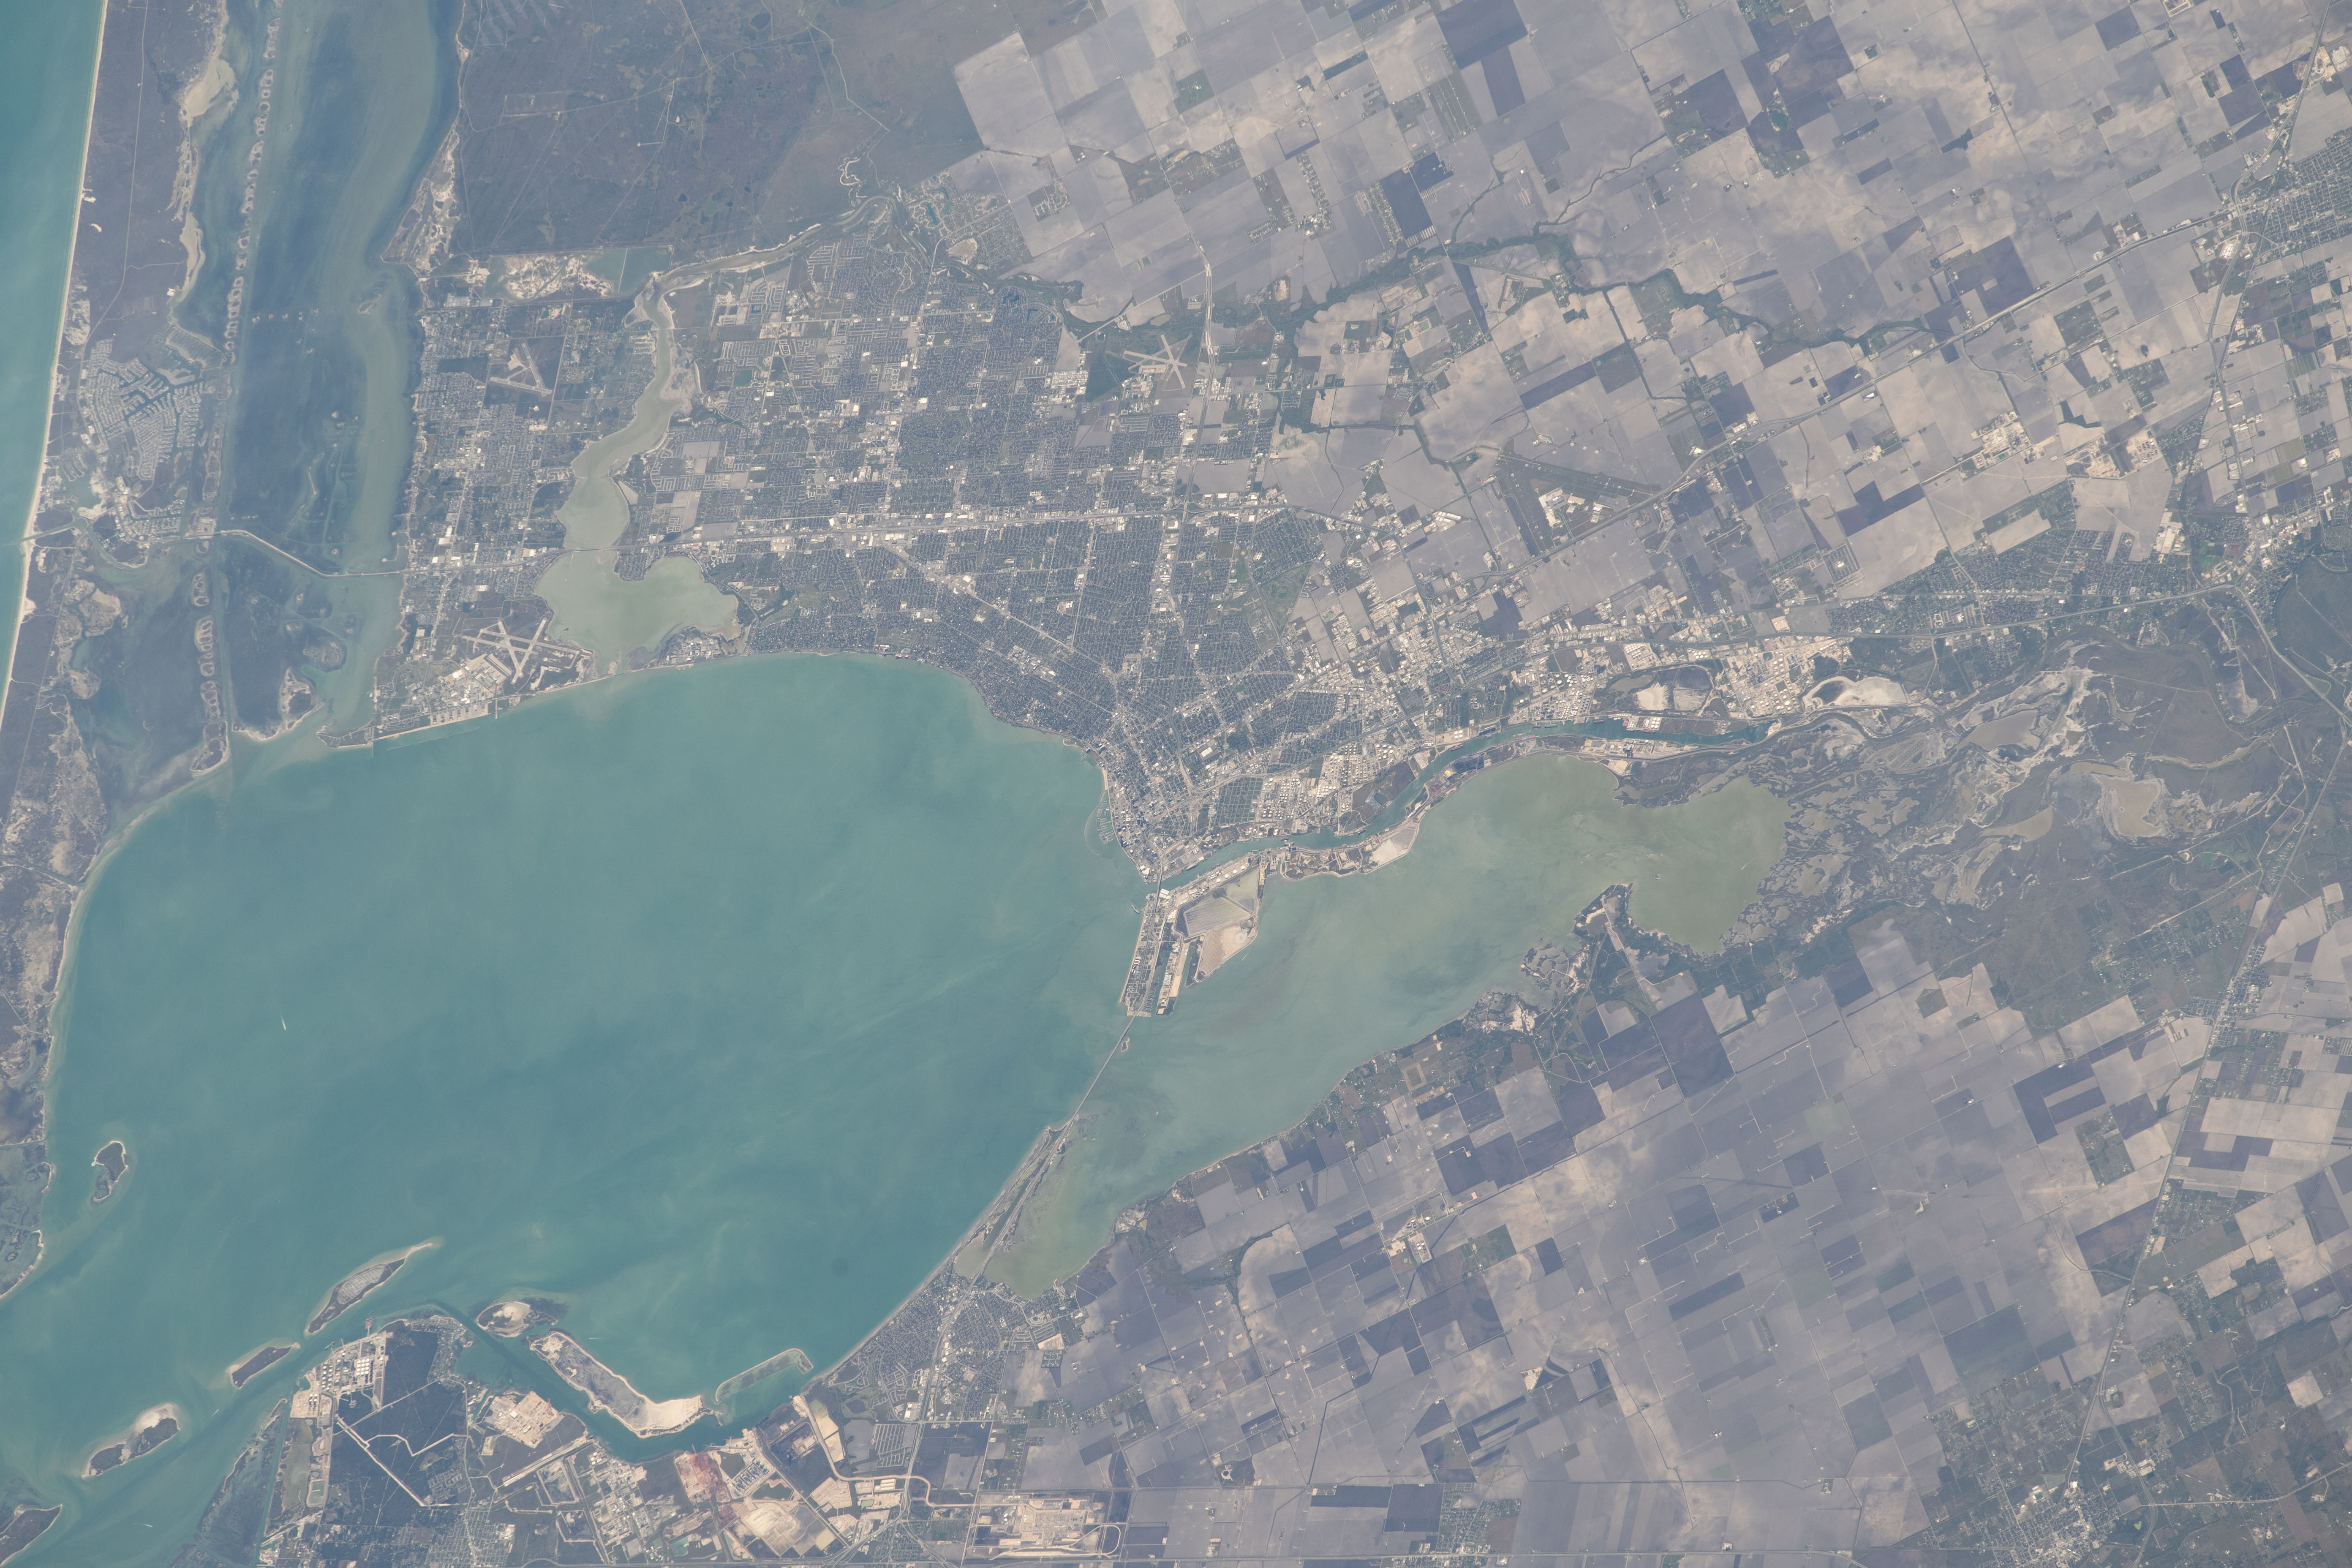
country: USA-TEXAS
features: CORPUS CHRISTI BAY, MUSTANG ISLAND, CORPUS CHRISTI
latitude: 27.8
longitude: -97.4
